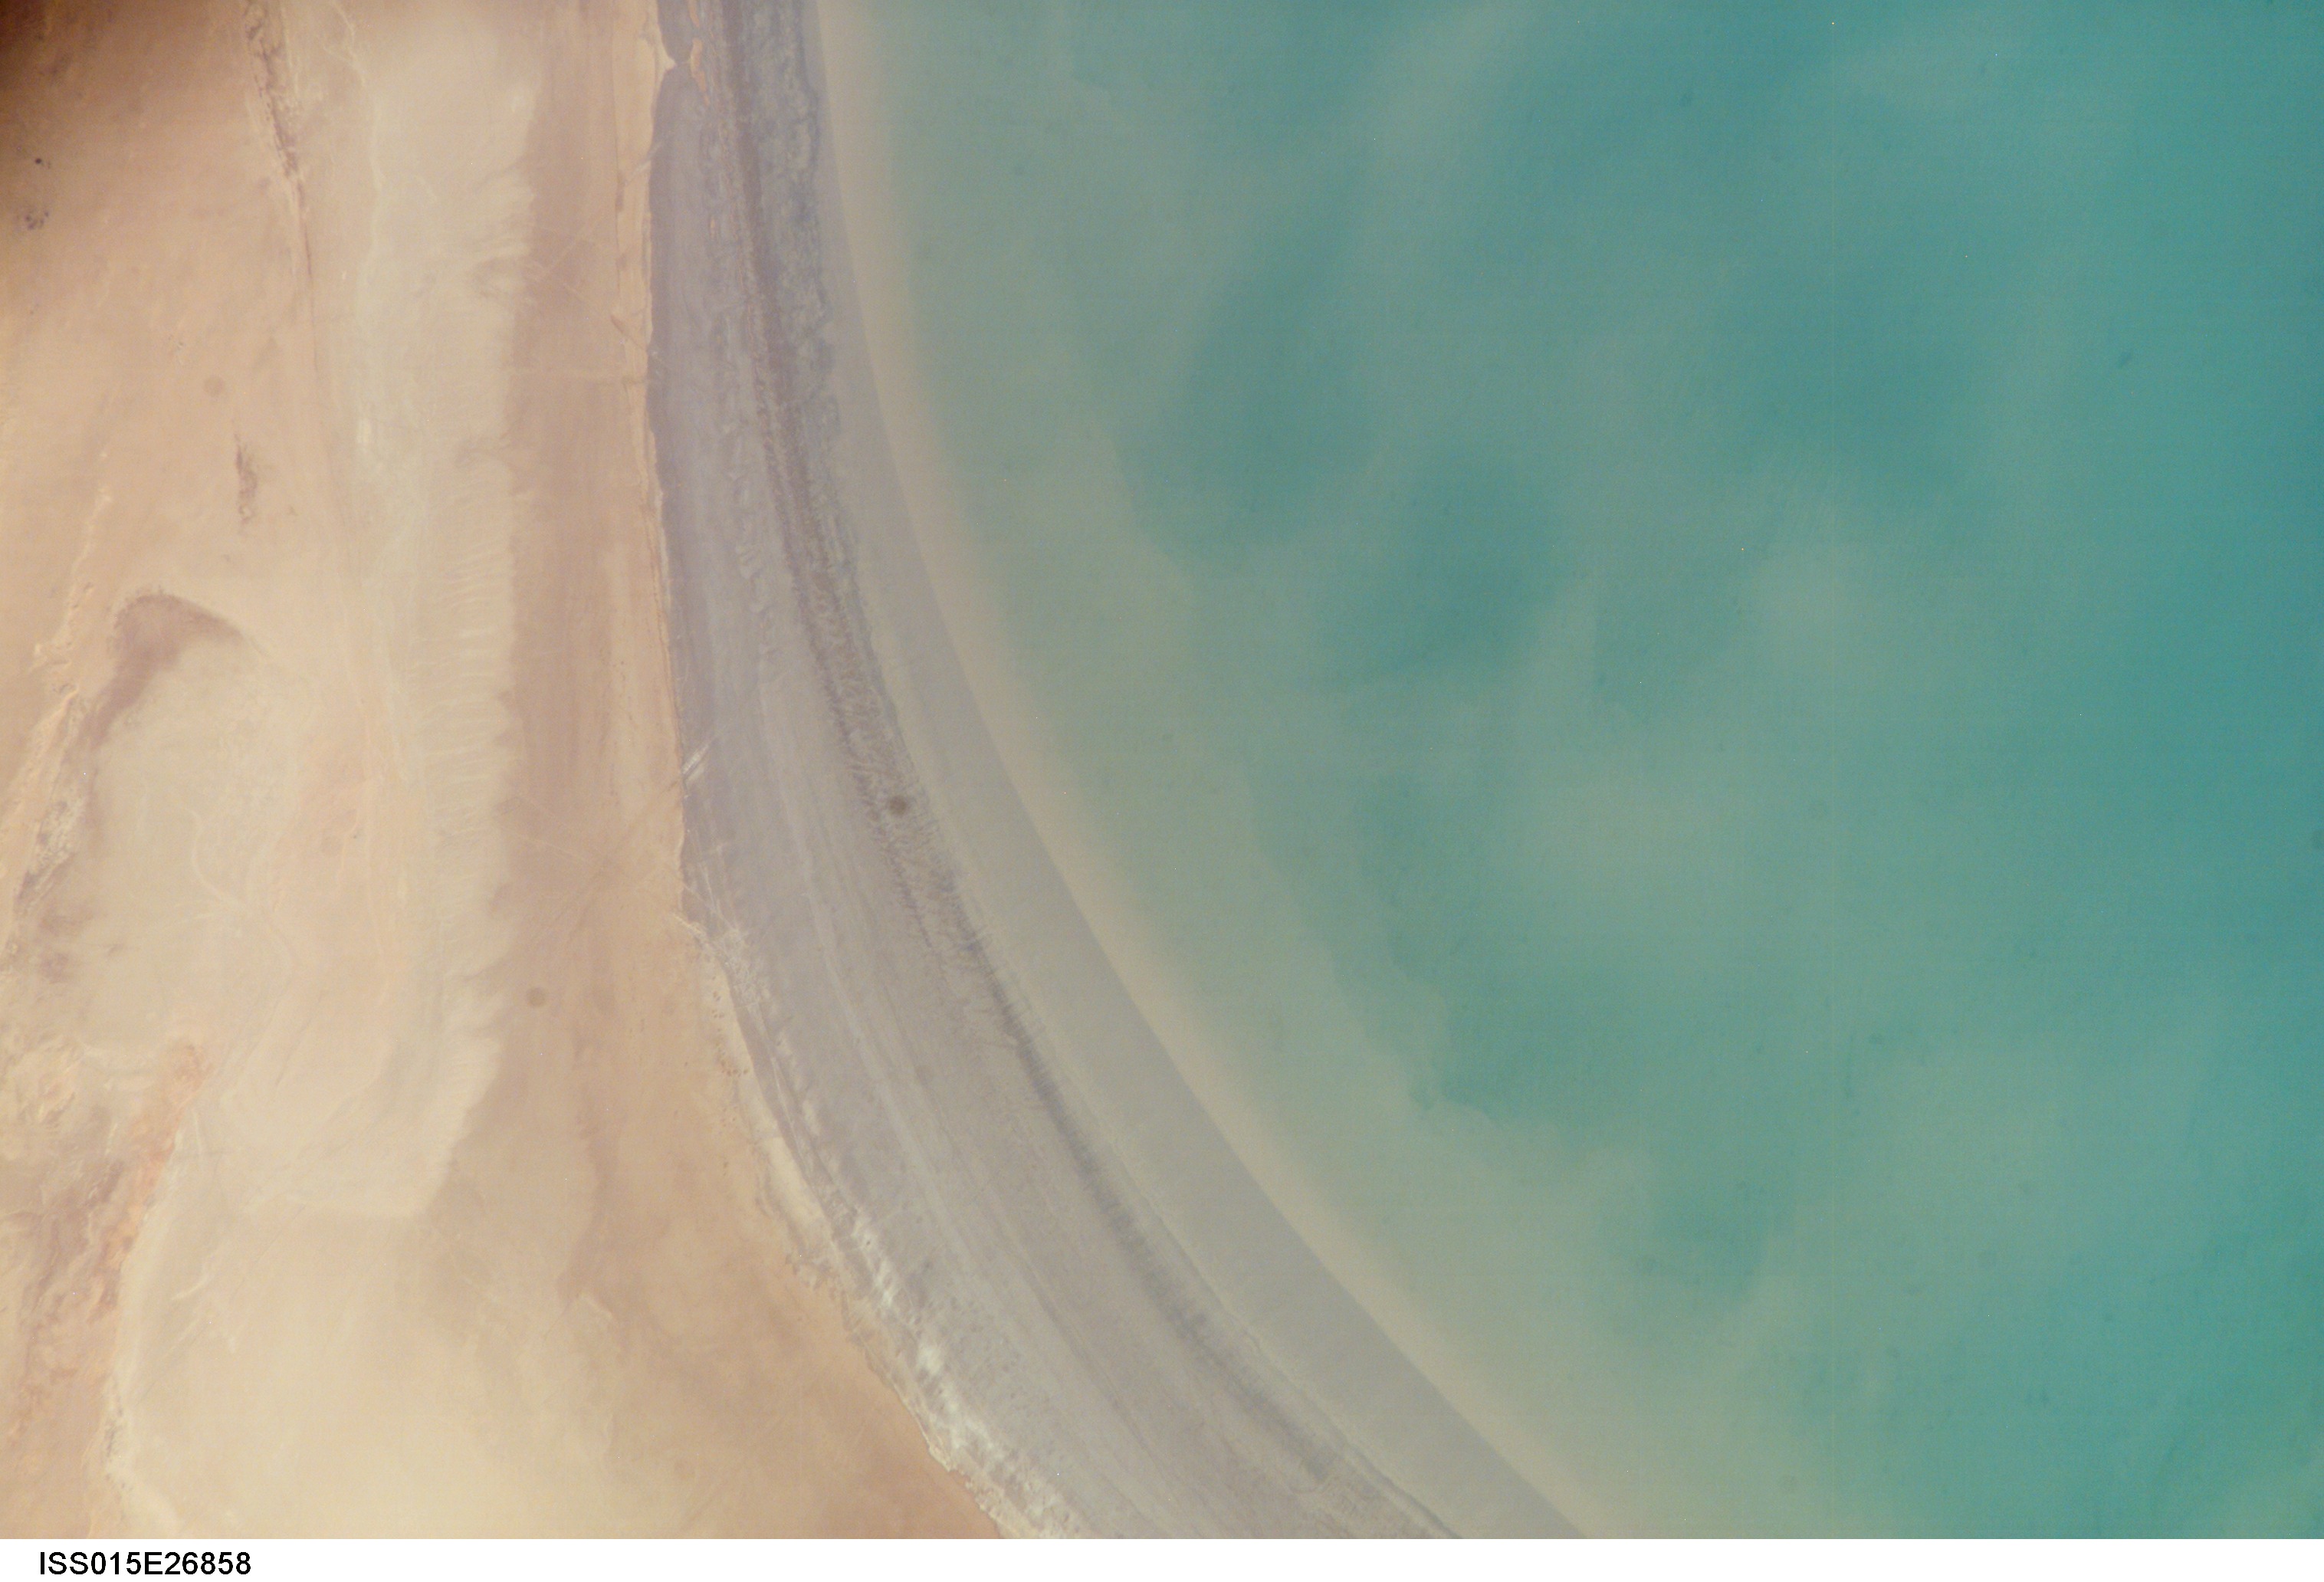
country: KUWAIT
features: B. OF KUWAIT, FLATS, ROAD, SED.
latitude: 29.6
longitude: 48.1
